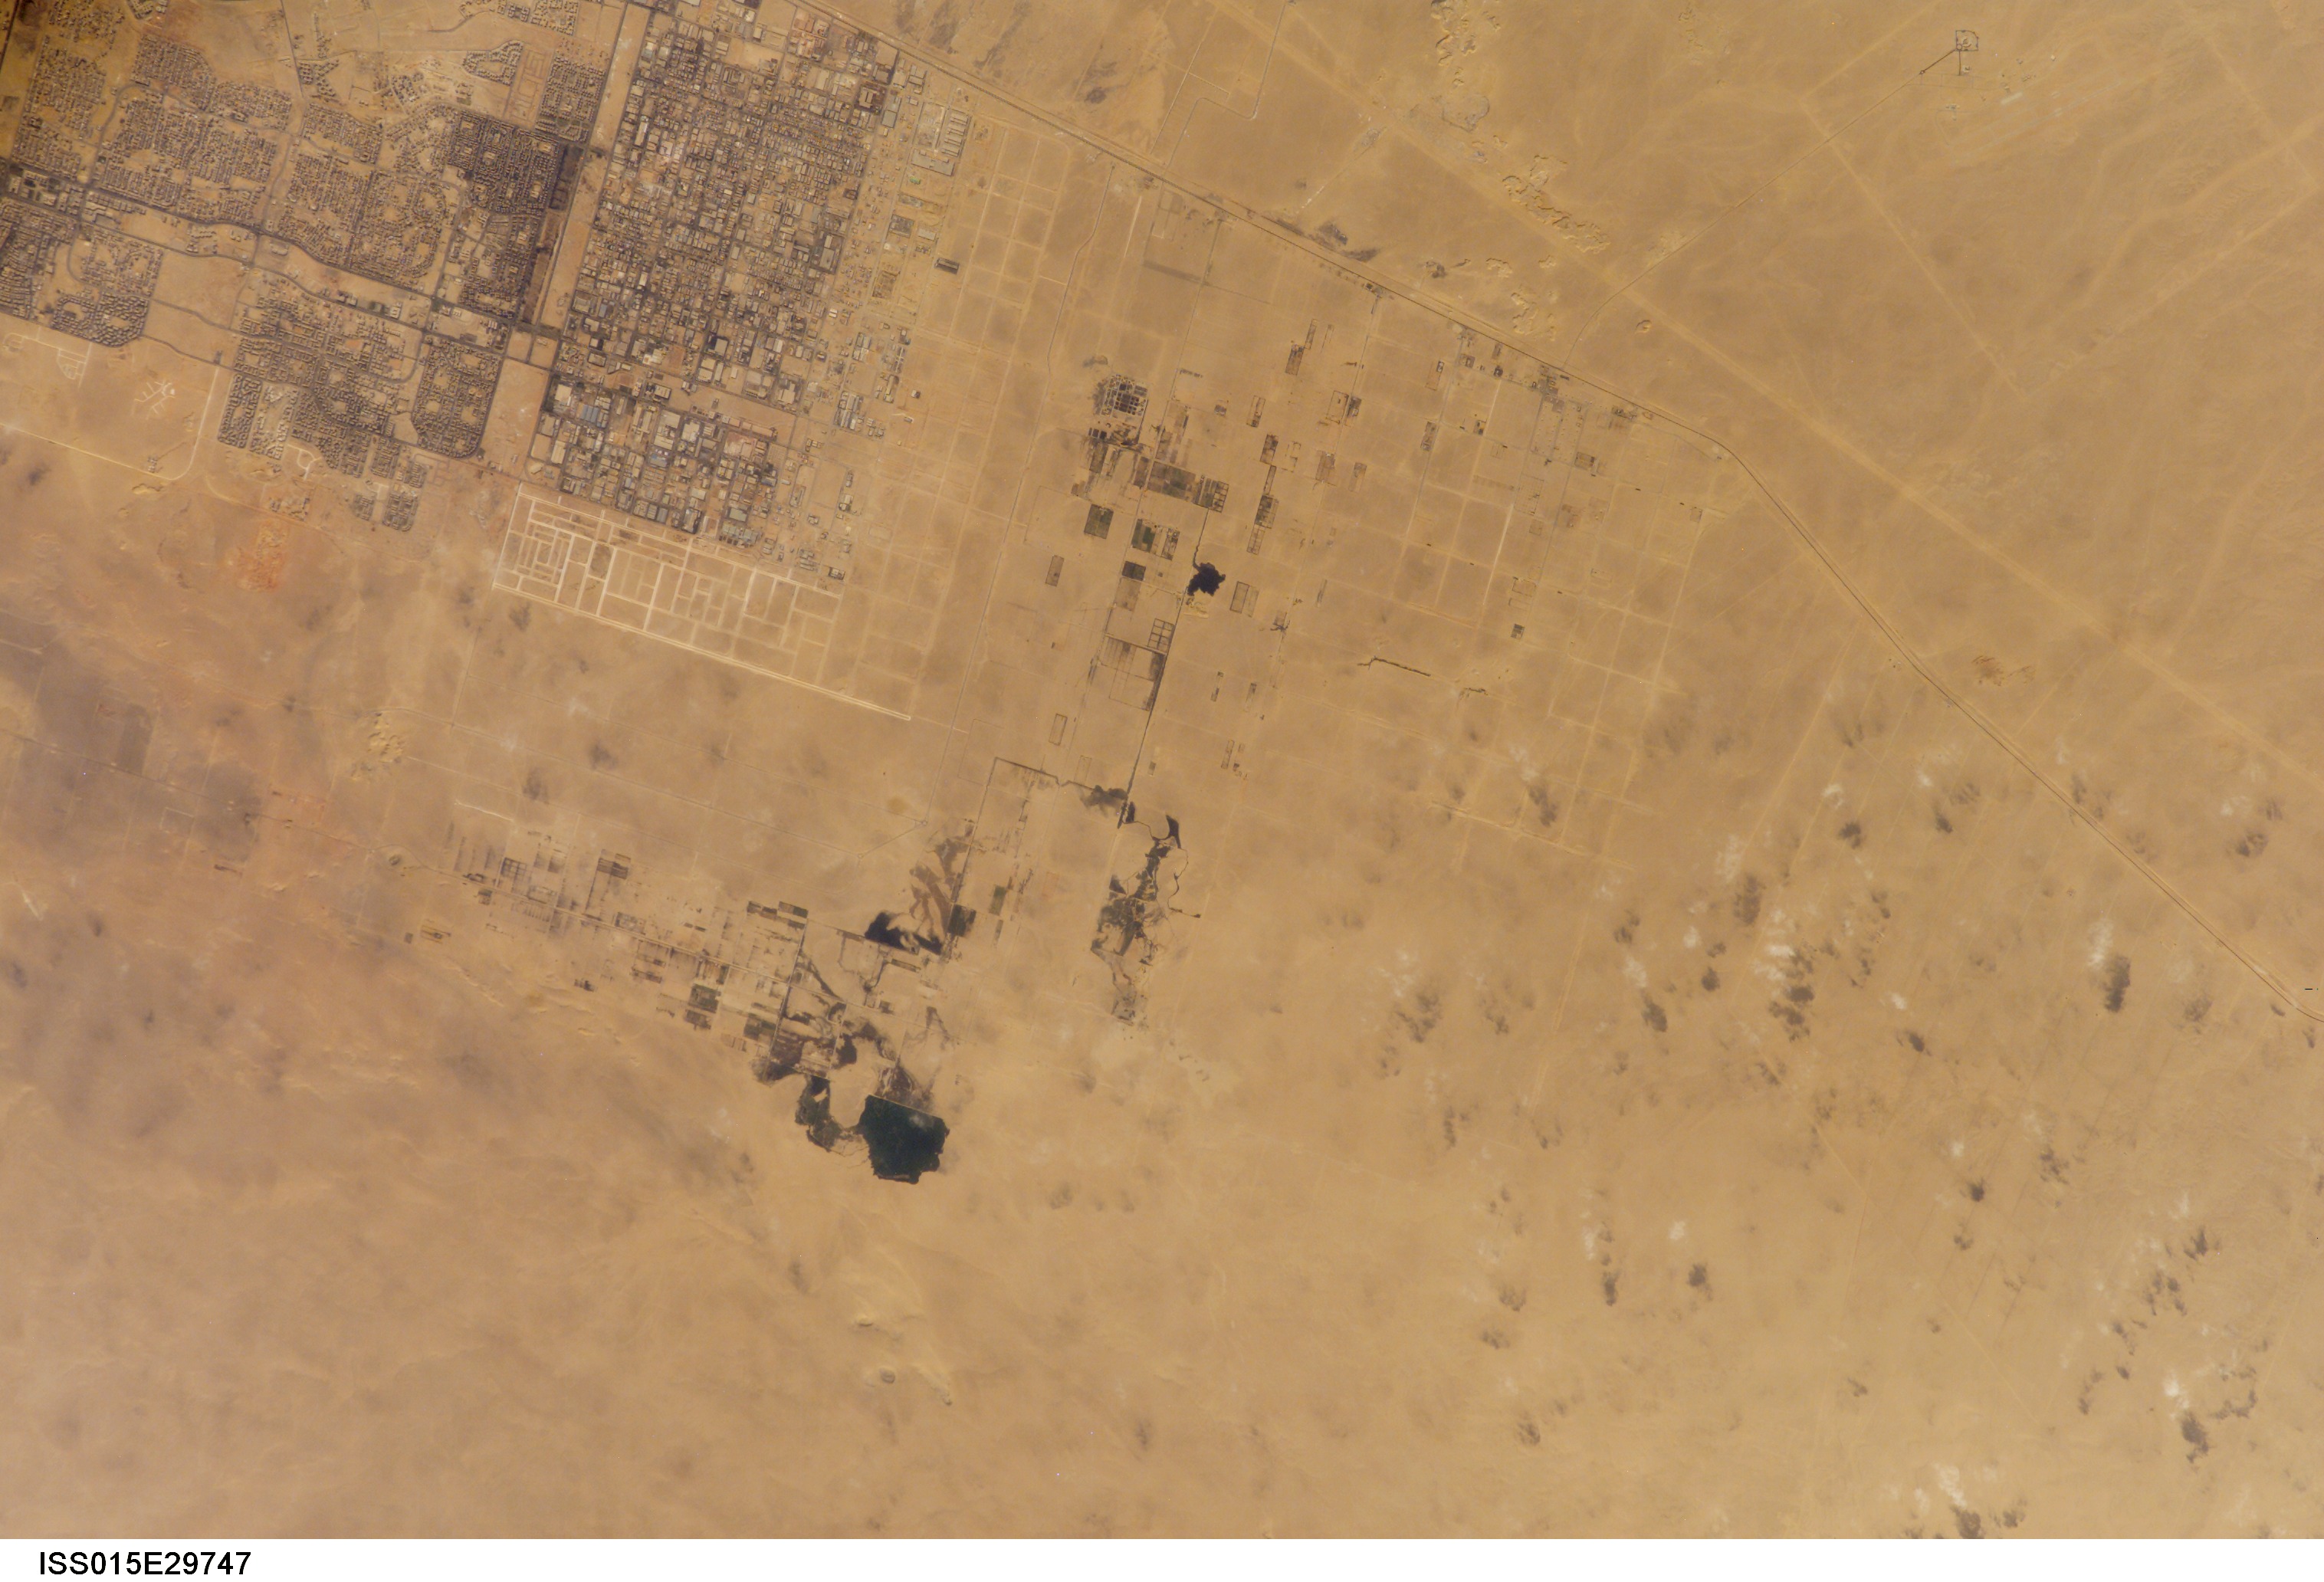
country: EGYPT
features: ROADS, DESERT, SW. OF EL GIZA
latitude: 29.9
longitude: 30.8
